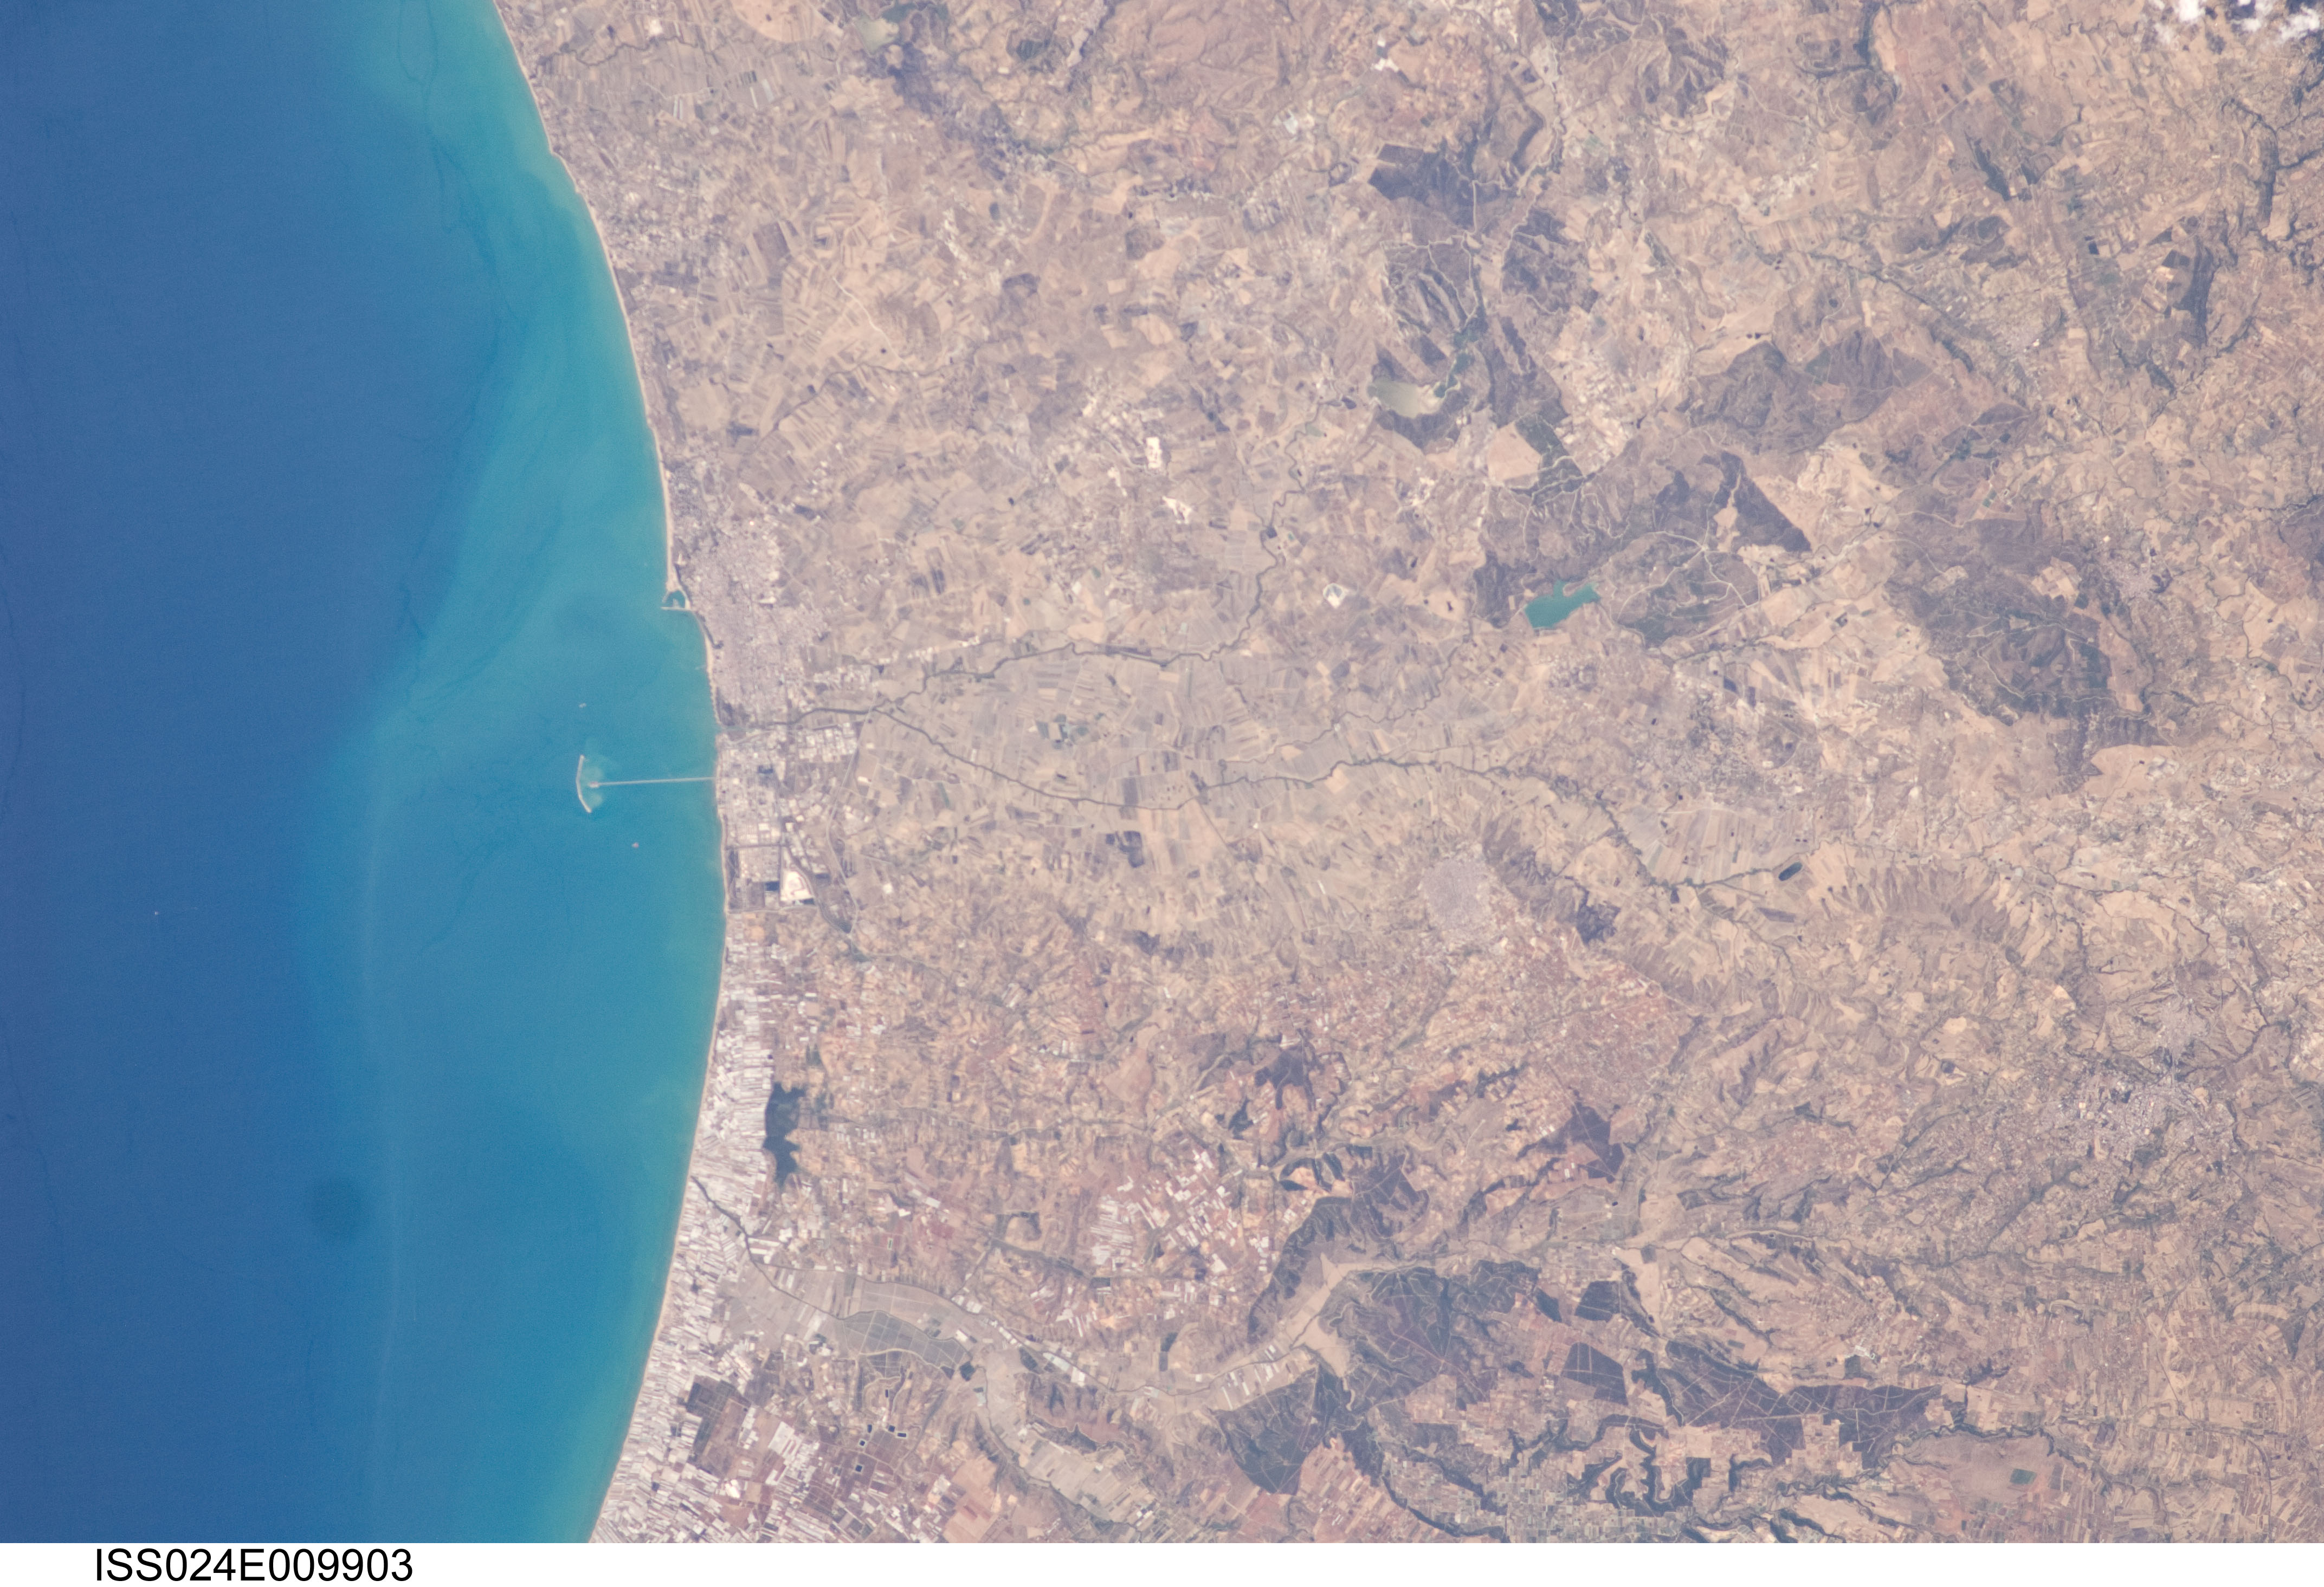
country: SICILY
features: GELA, MAROGLIO R., COAST, AGR.
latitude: 37.1
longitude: 14.3
